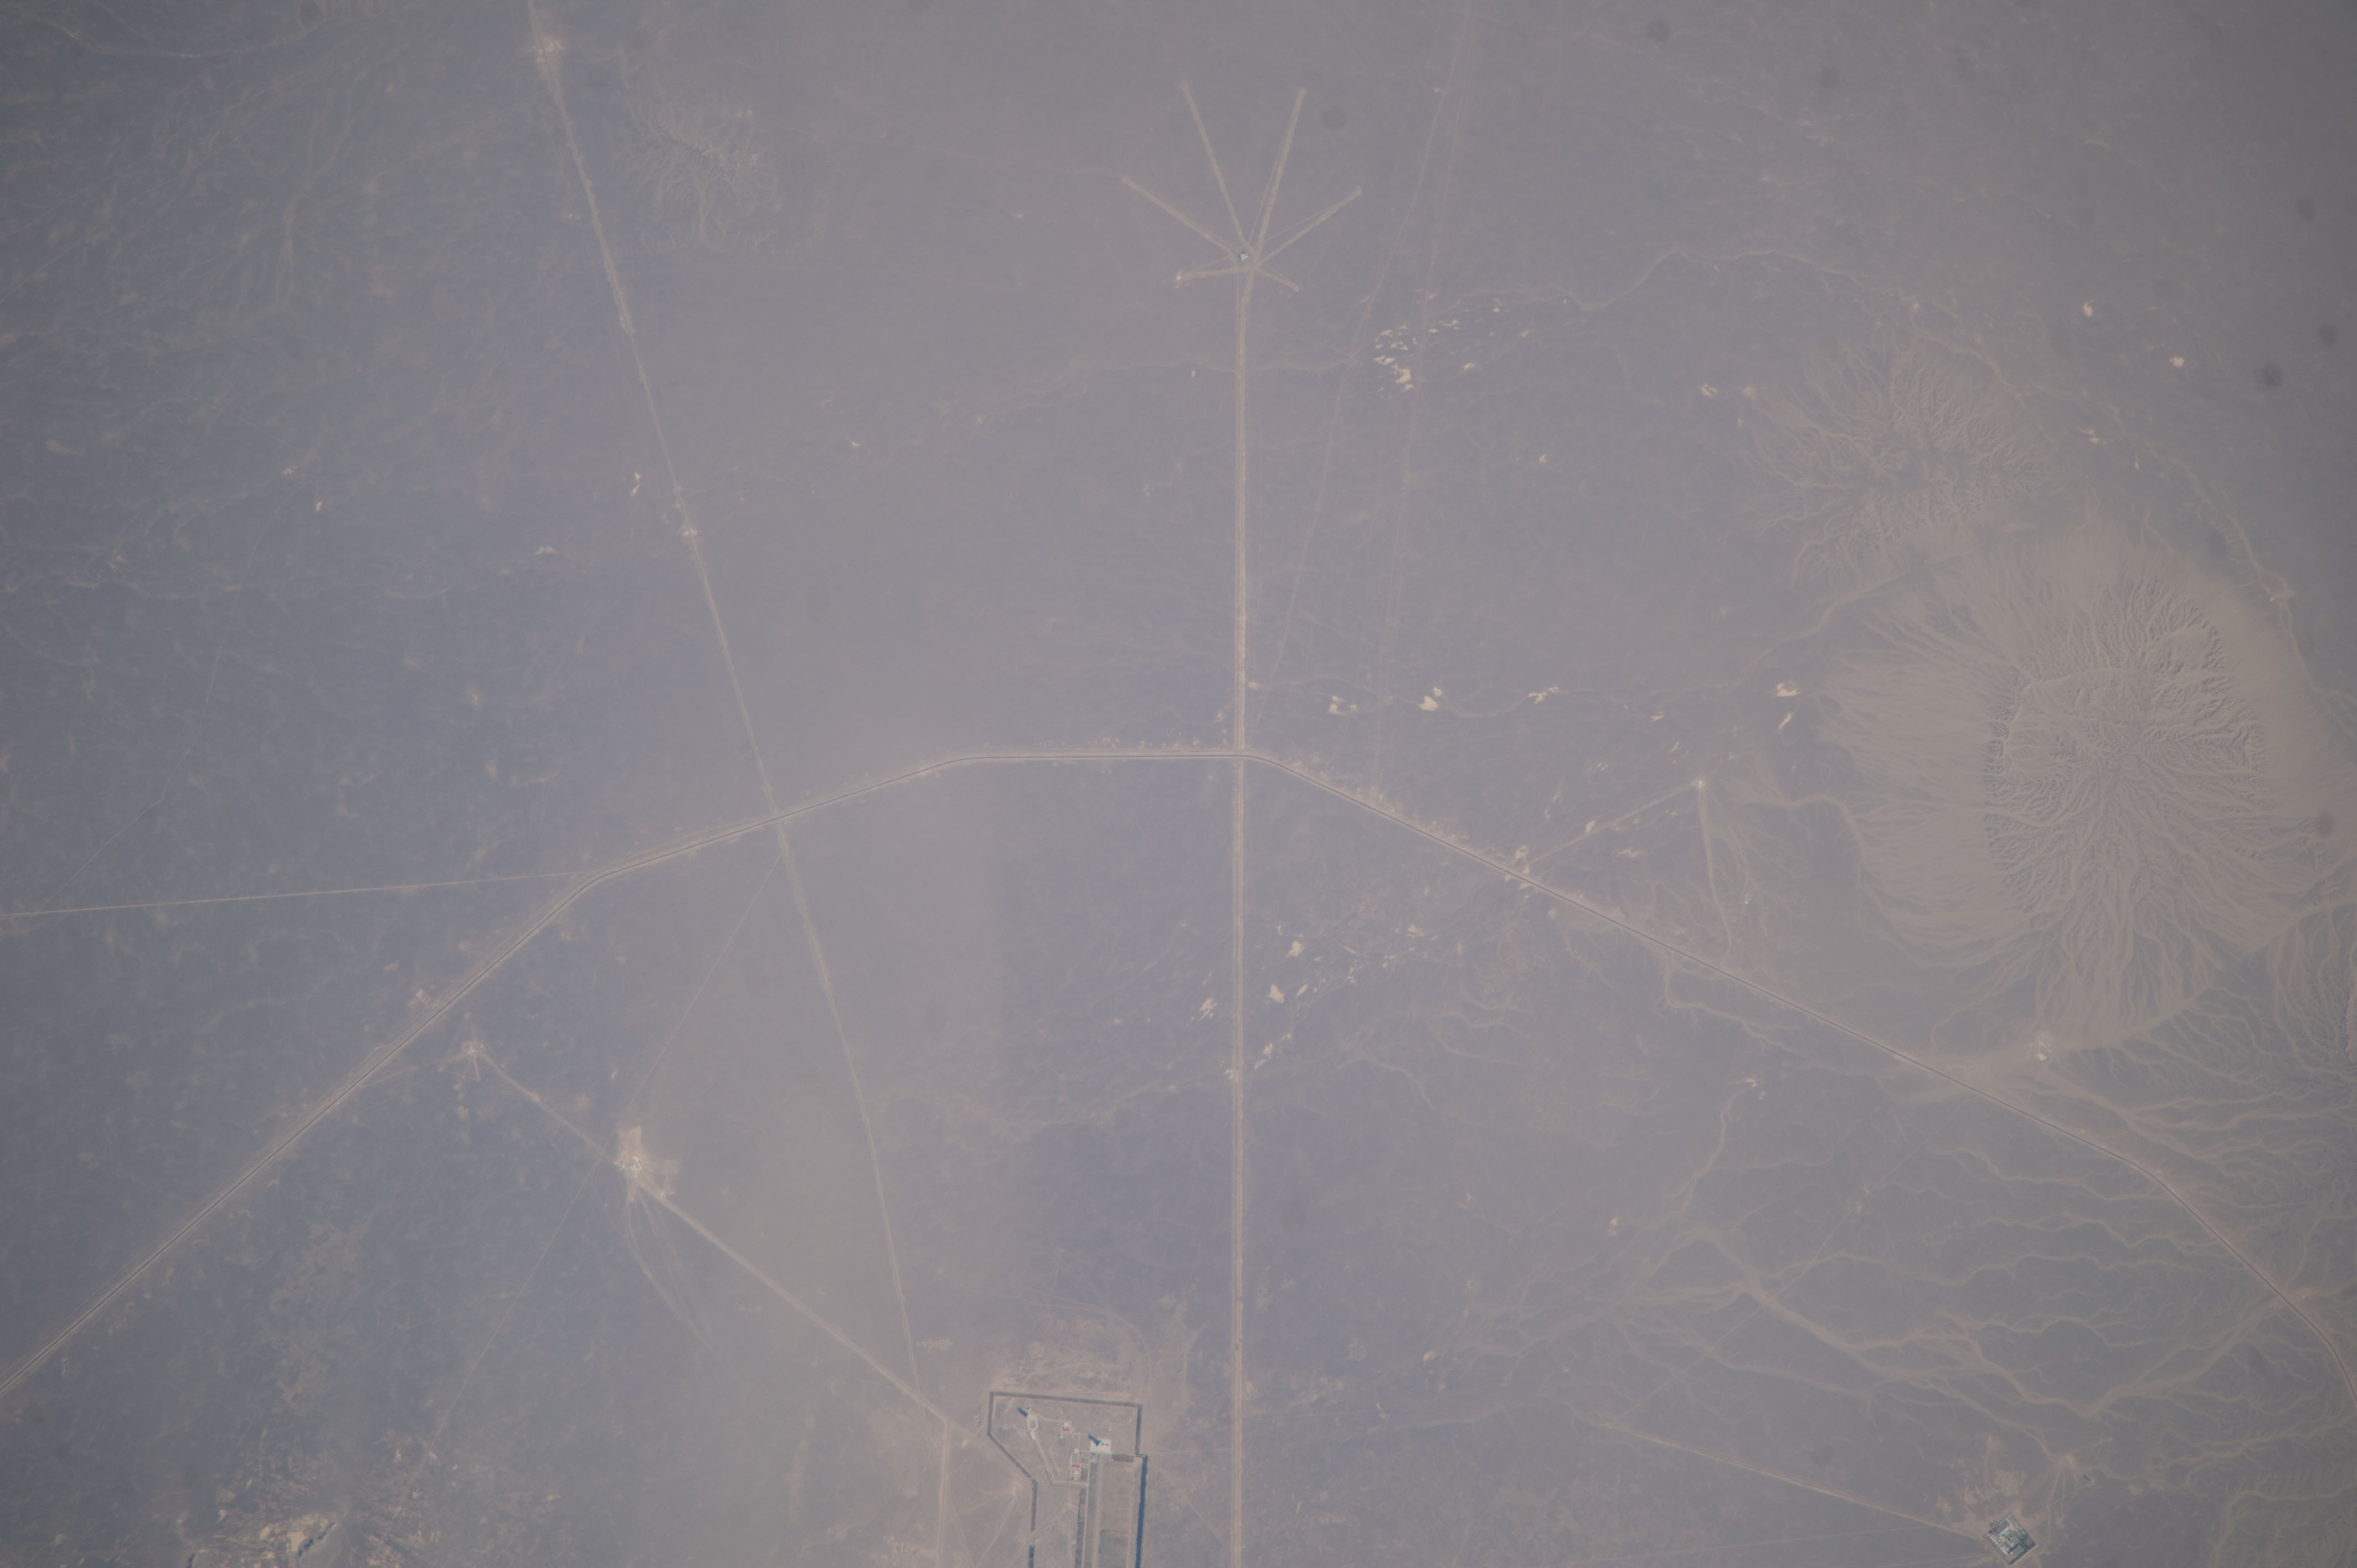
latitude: 40.9
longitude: 100.3
